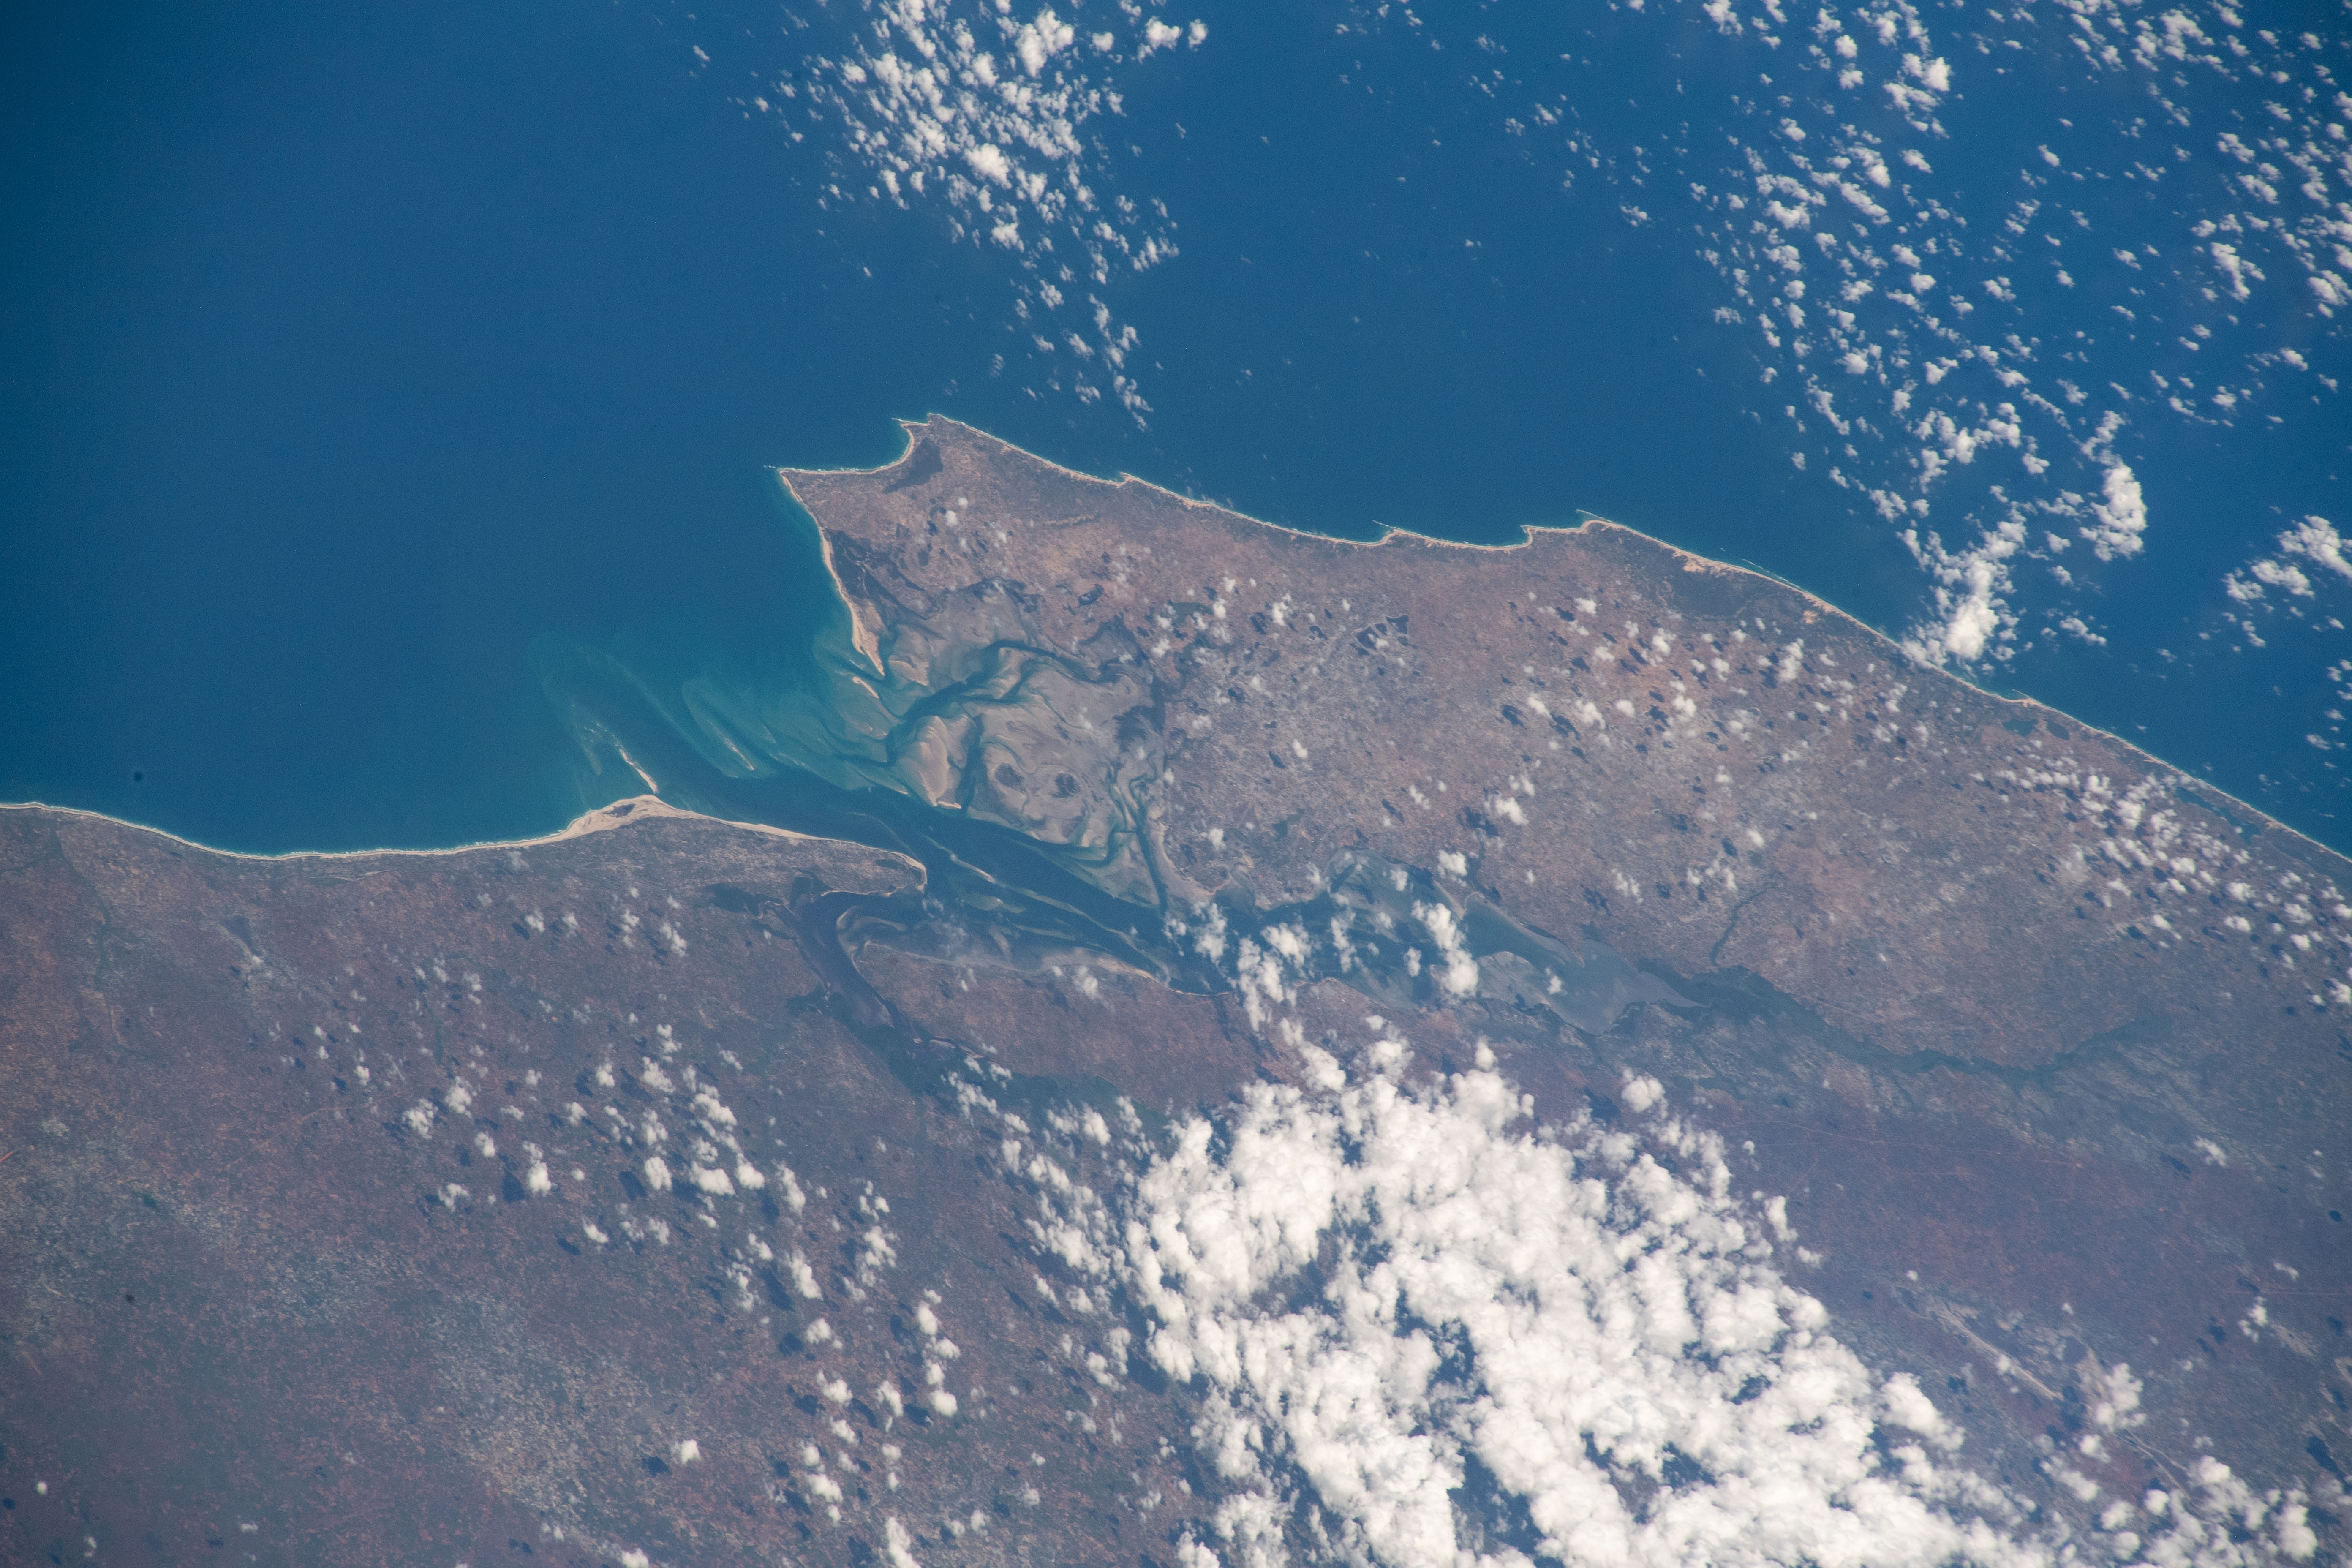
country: MOZAMBIQUE
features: MAXIXE
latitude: -24.0
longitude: 35.4
